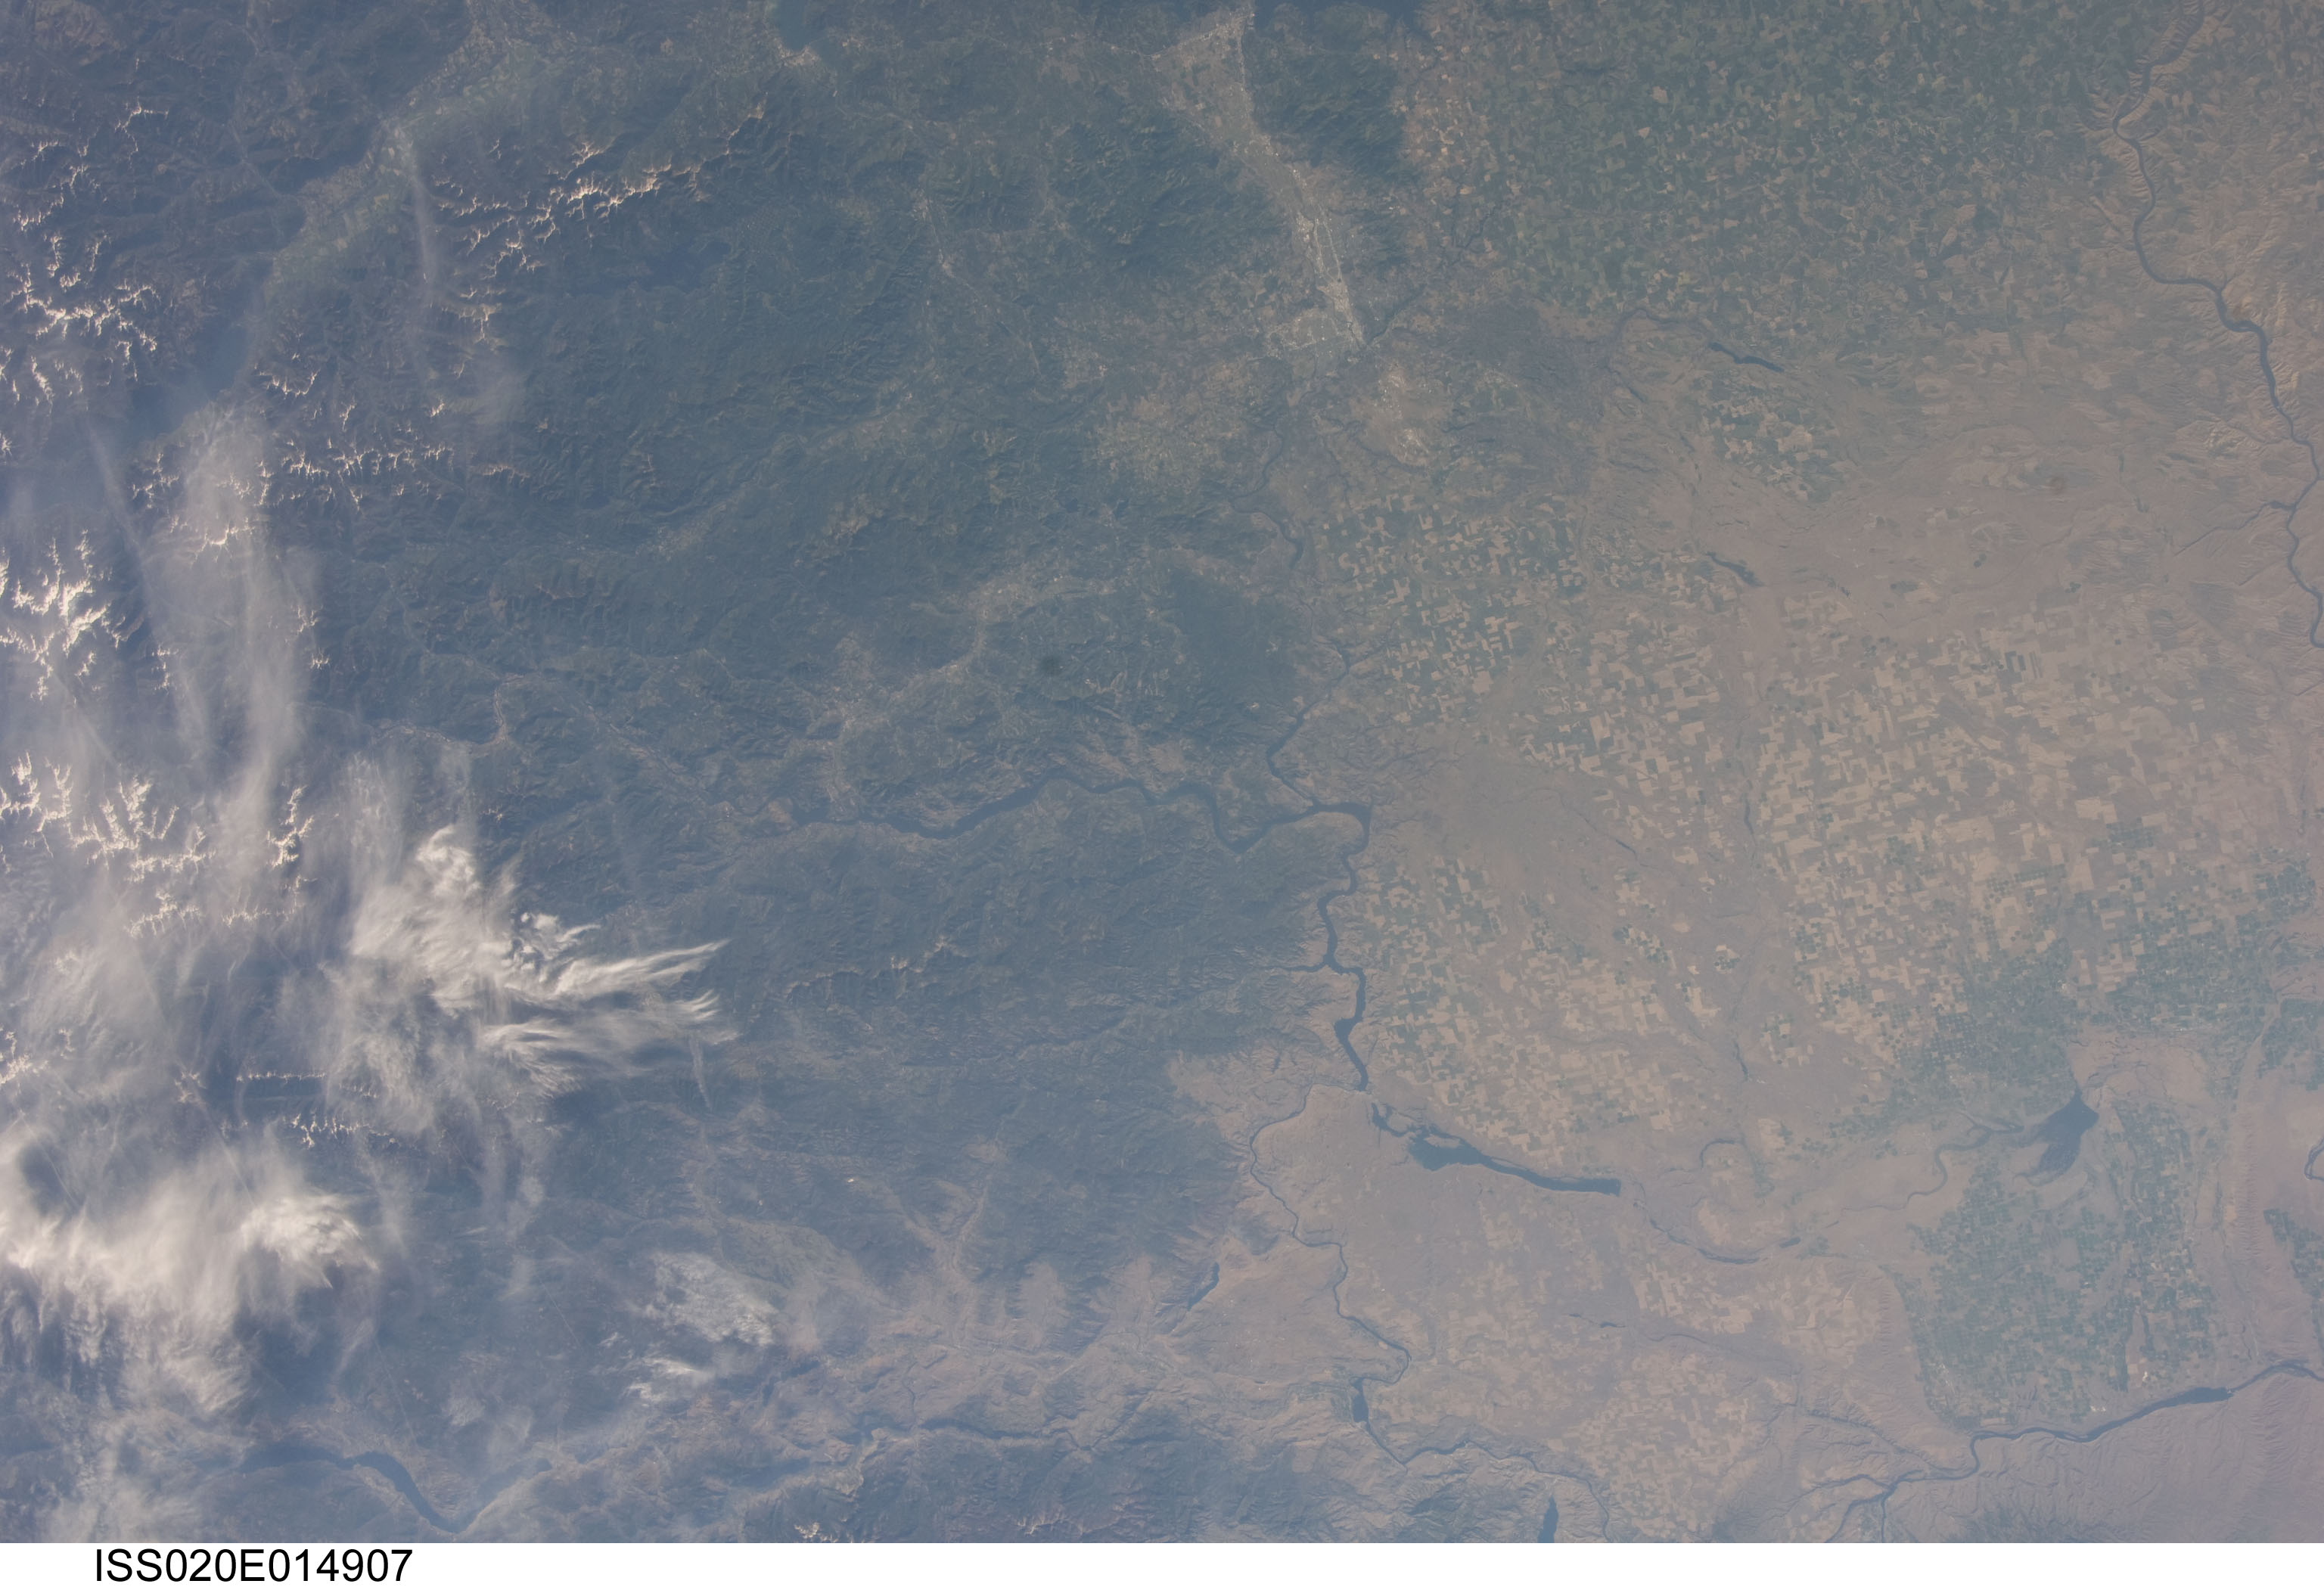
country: USA-WASHINGTON
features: BANKS LAKE,COLUMBIA RIVER,COEUR D'ALENE,SPOKANE VALLEY,FRANKLIN D. ROOSEVELT LAKE,COLVILLE NATIONAL FOREST,SPOKANE,LAKE PATEROS,GRAND COULEE
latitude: 48.0
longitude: -118.0
